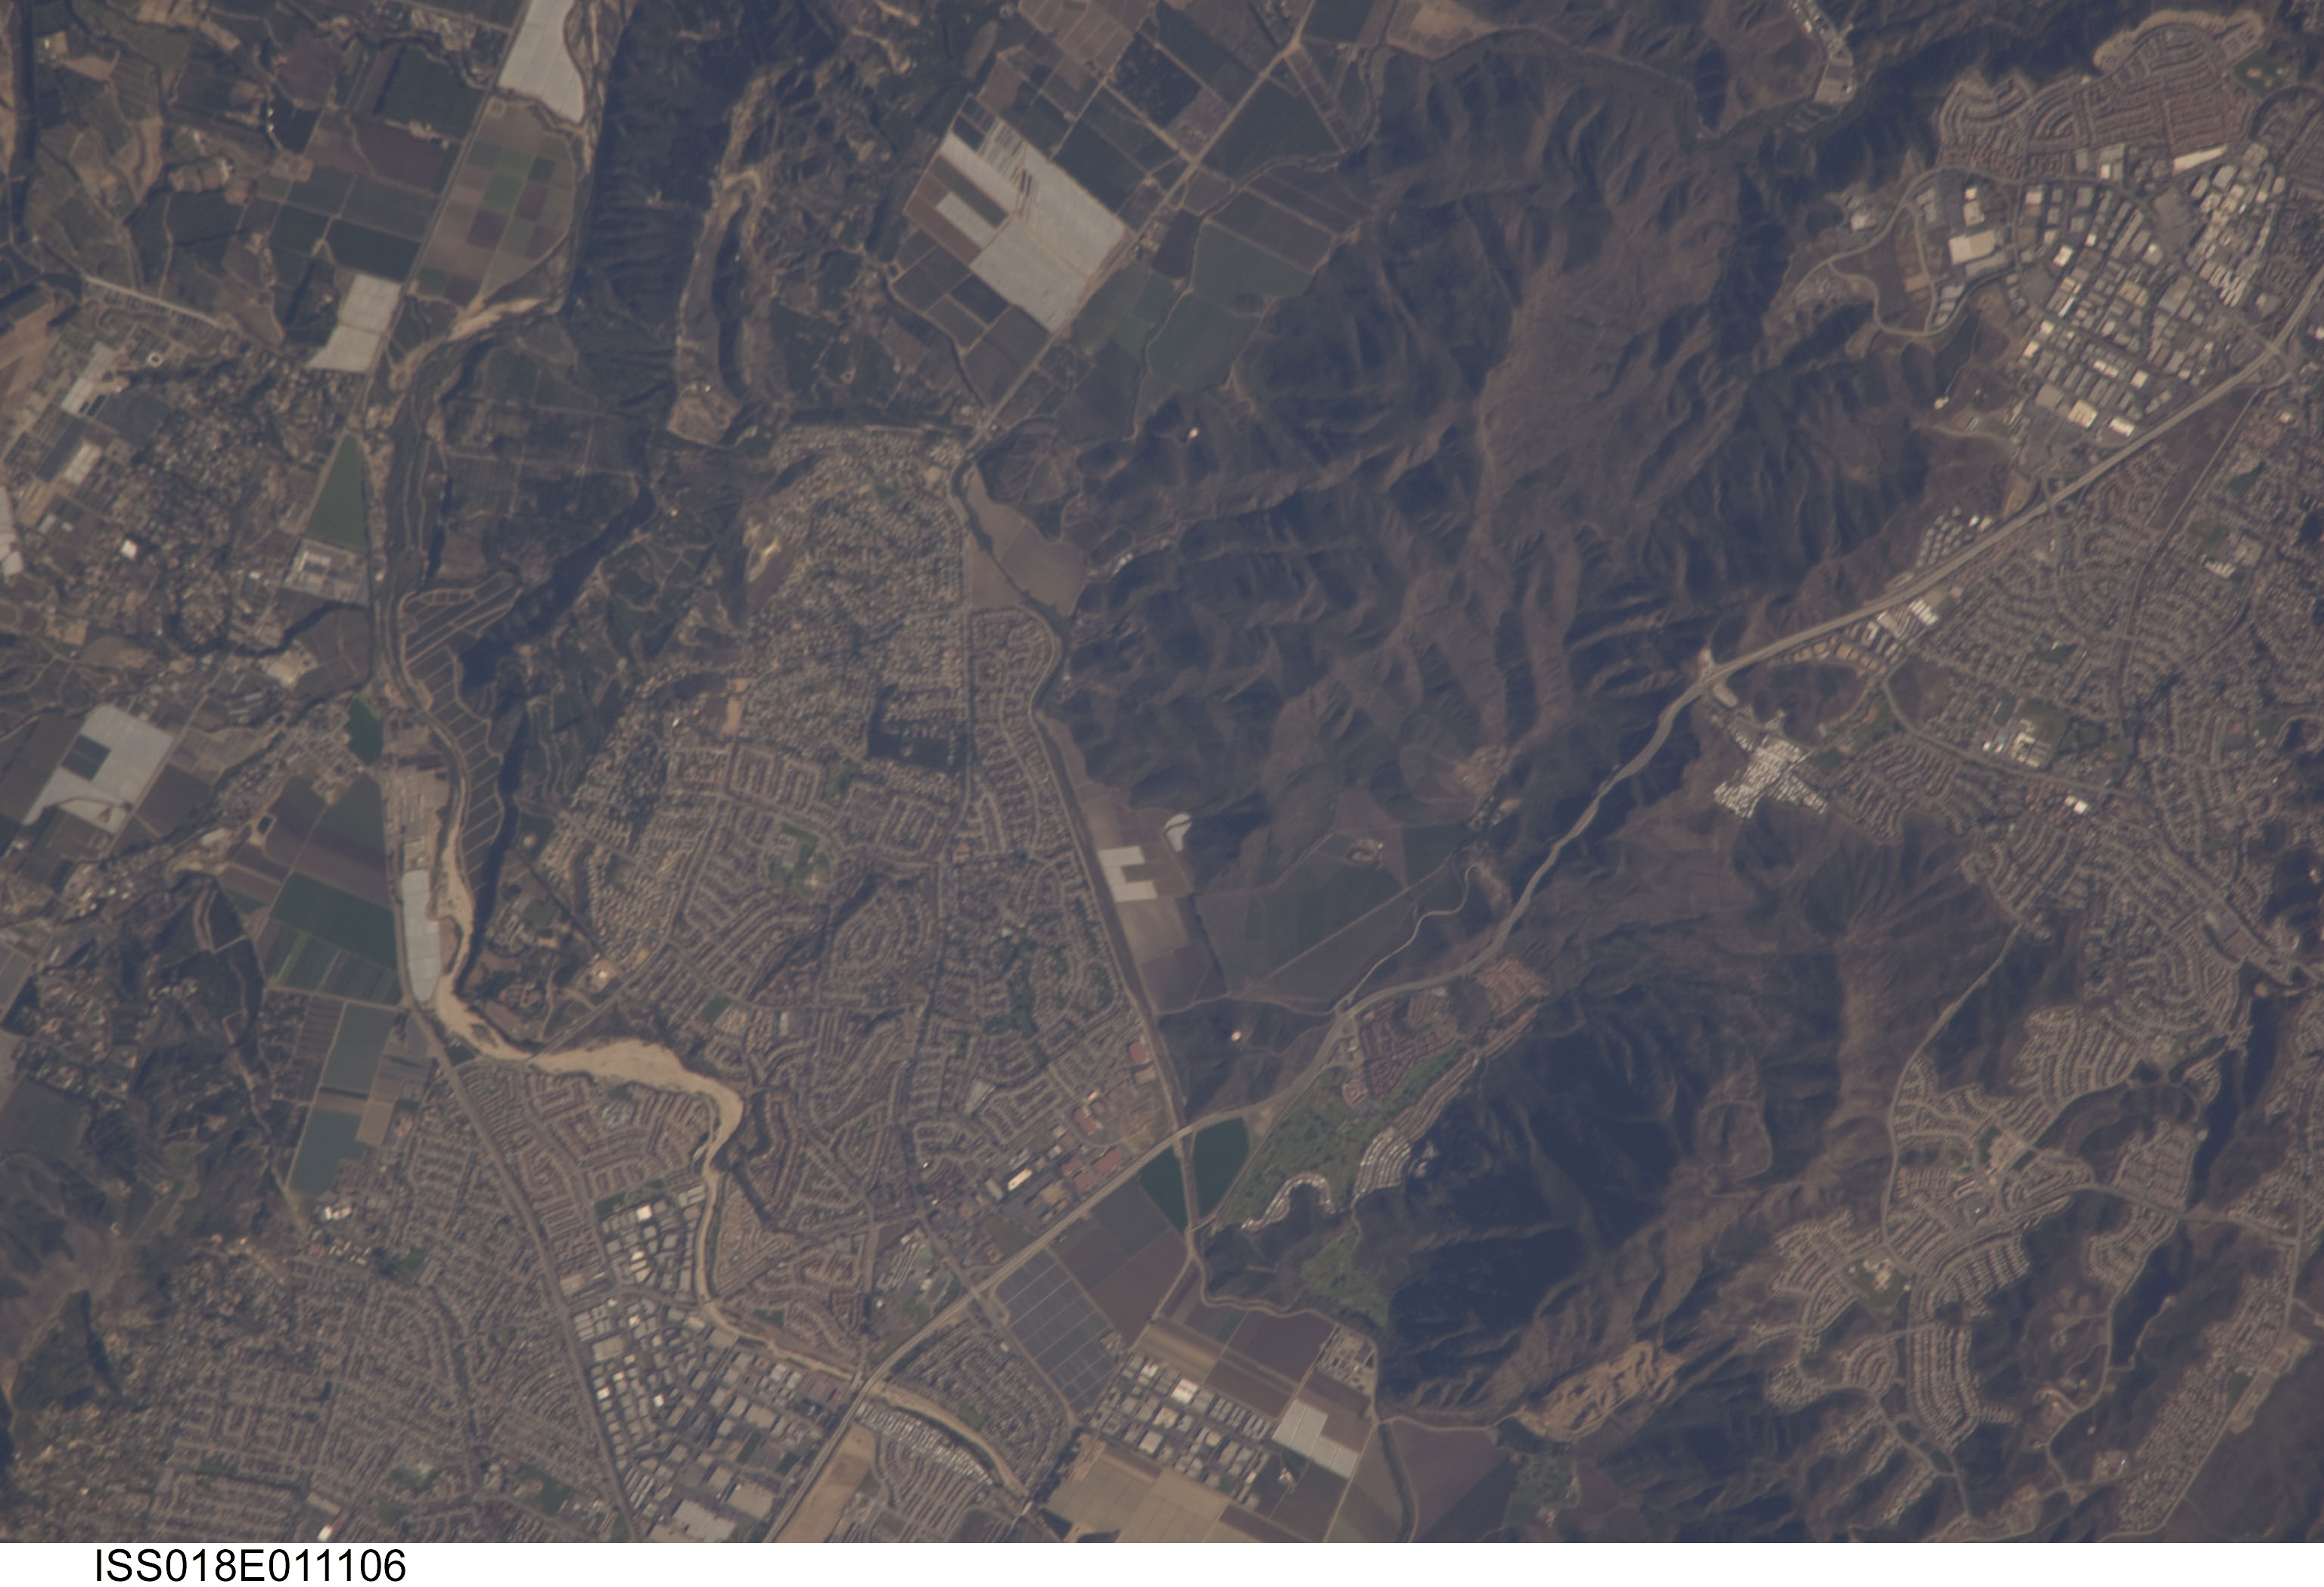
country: USA-CALIFORNIA
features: CAMARILLO, PLEASANT VALLEY, AGRICULTURE
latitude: 34.2
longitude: -119.0
